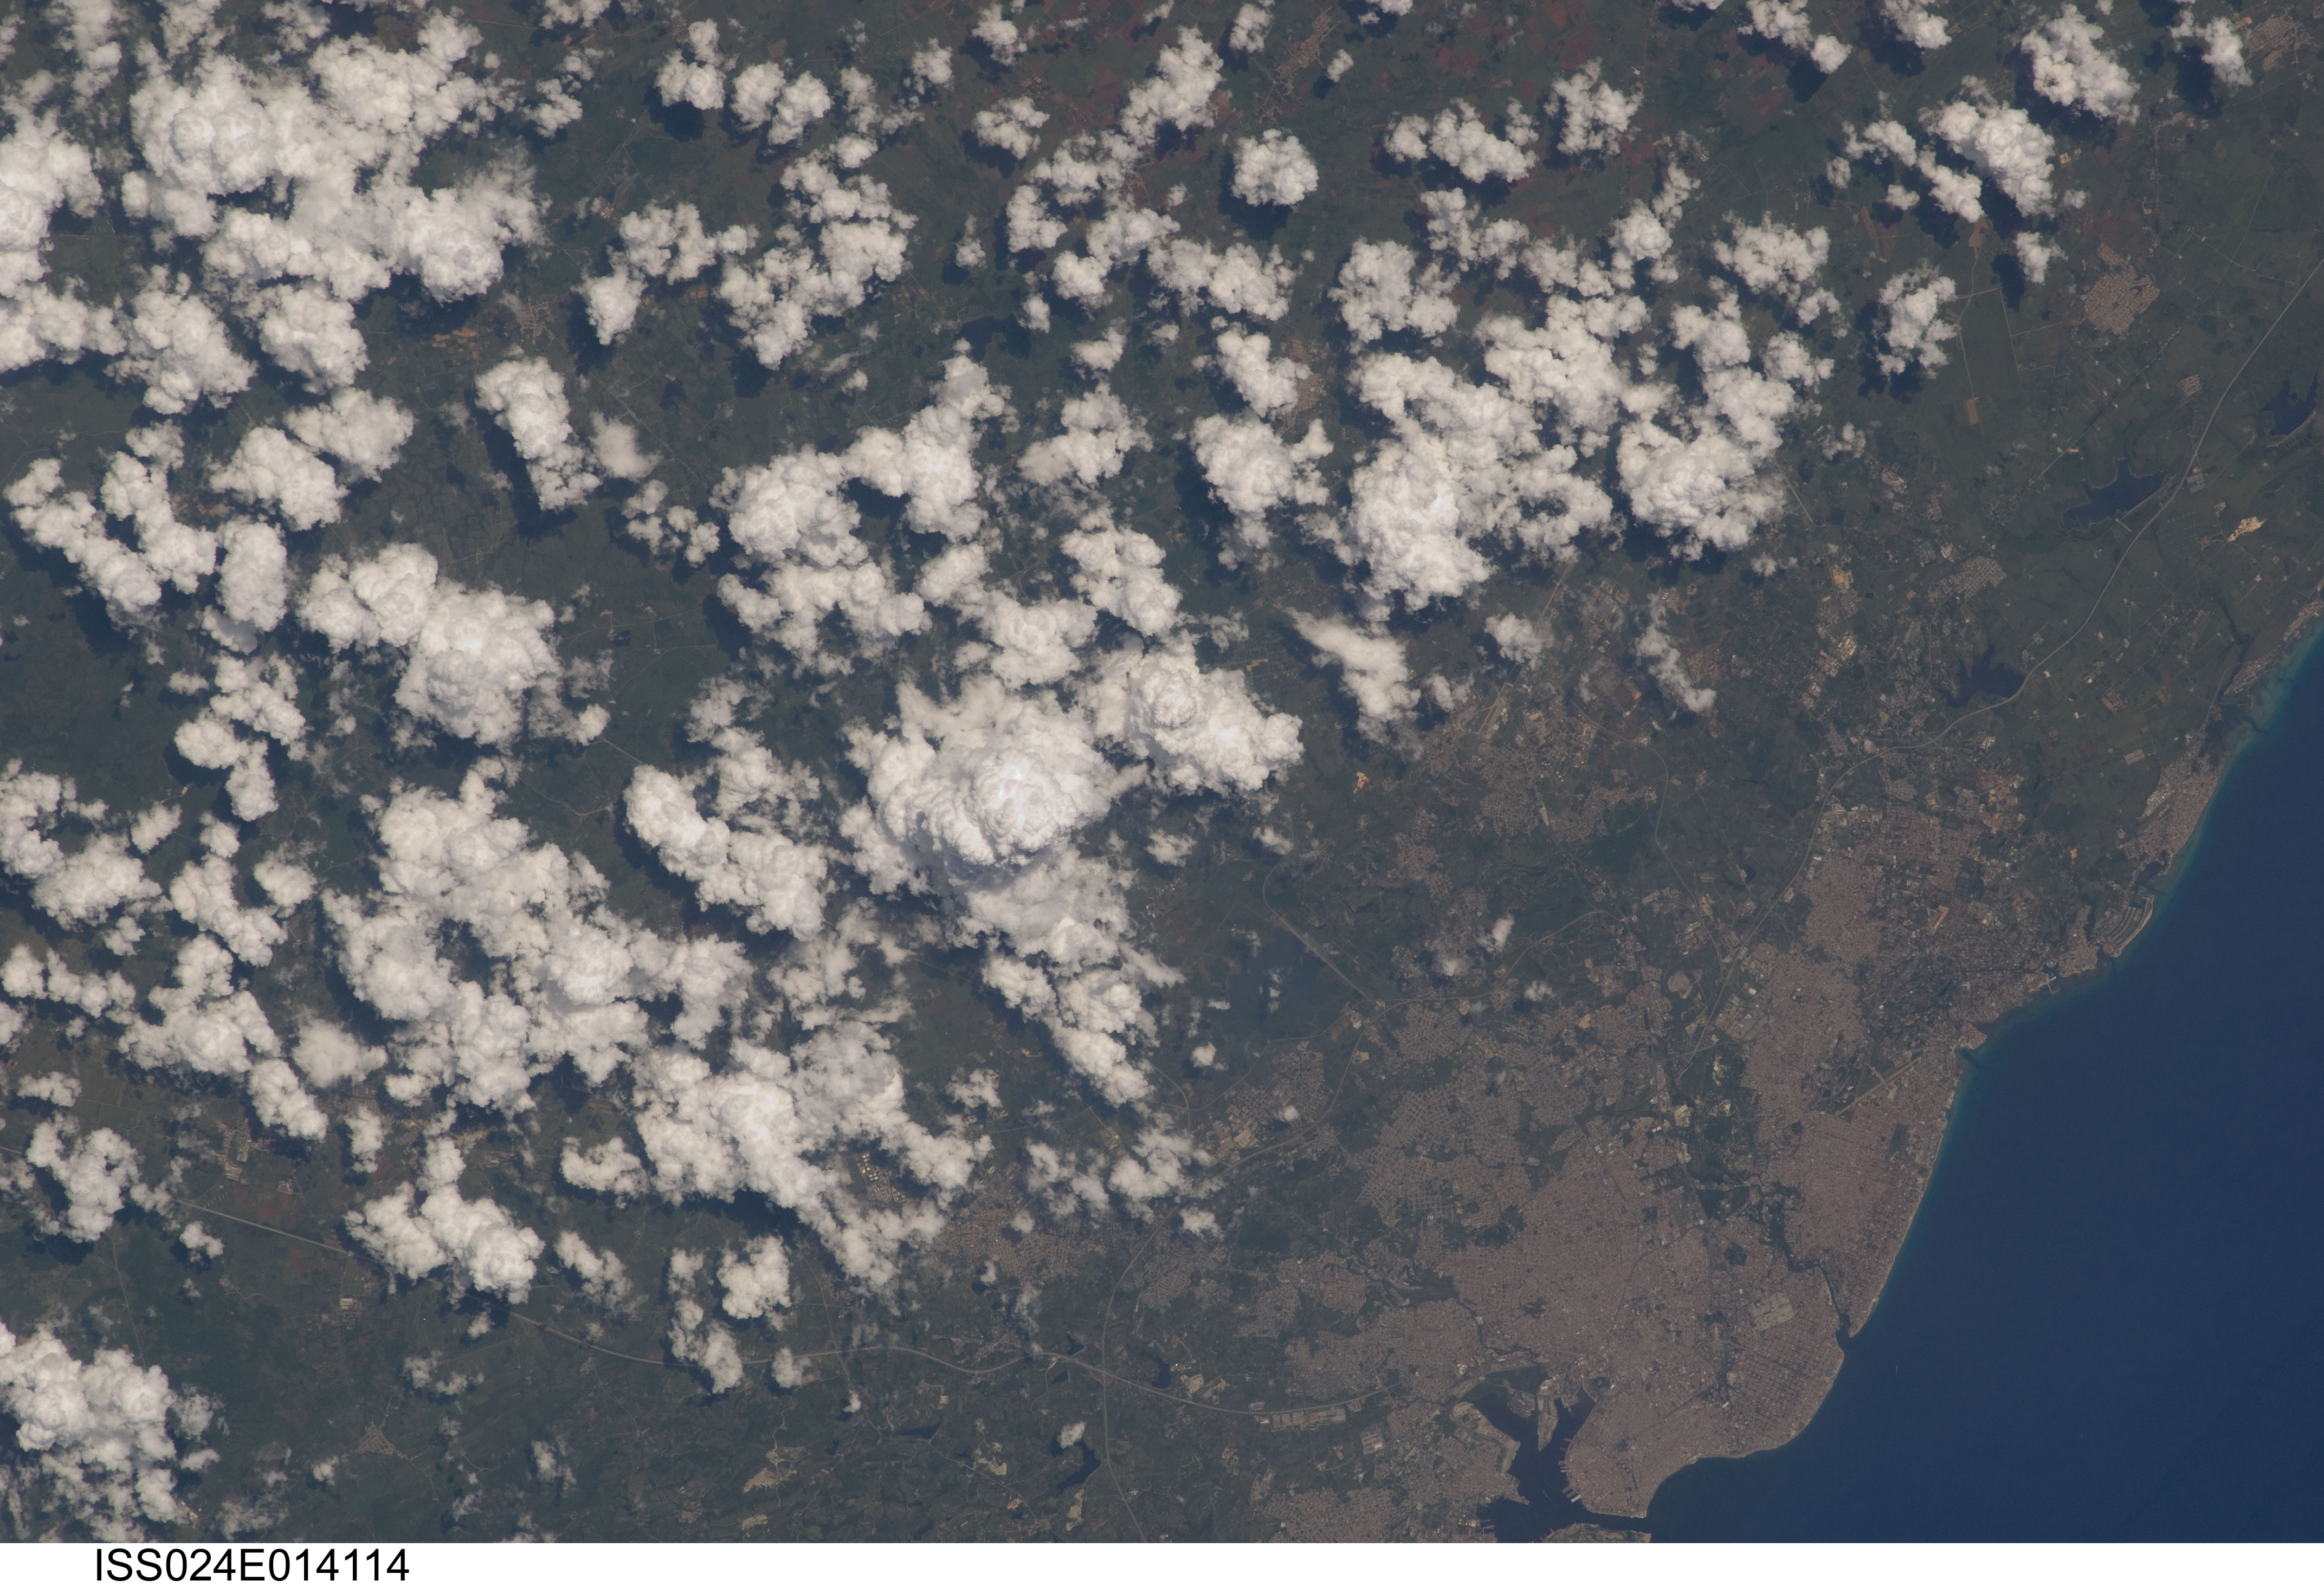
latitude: 23.0
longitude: -82.3
